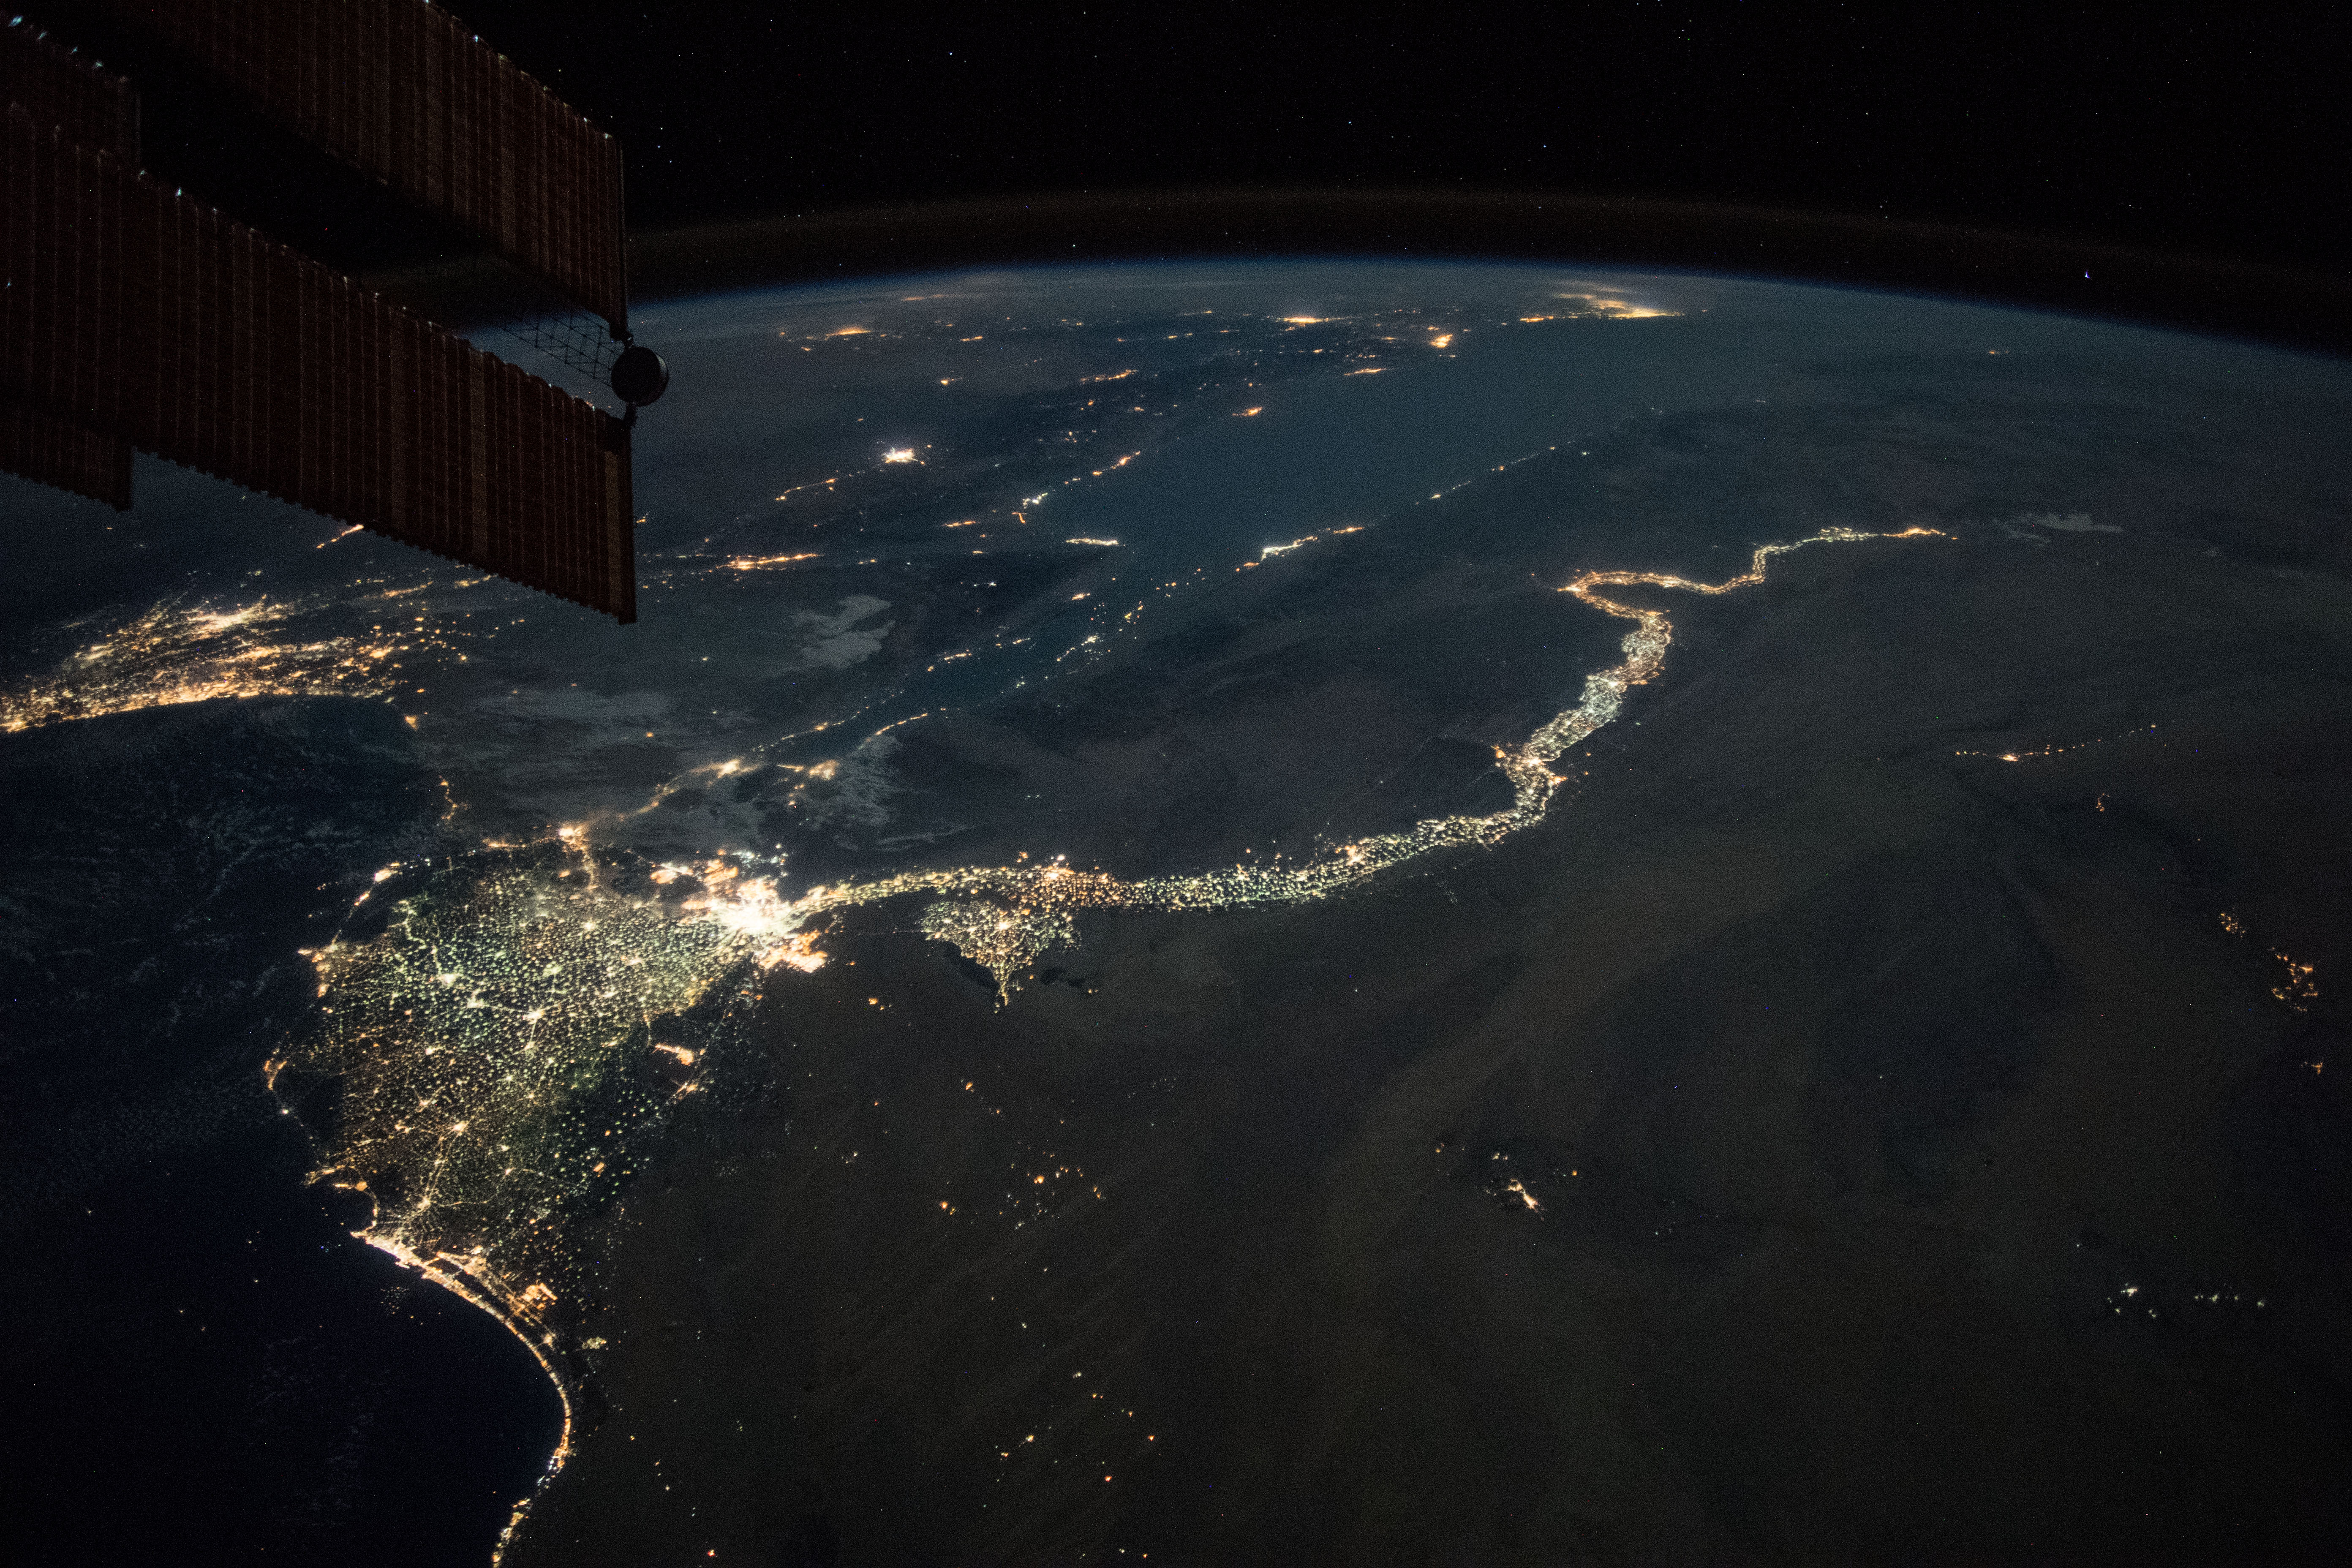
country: EGYPT
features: WESTERN DESERT, EASTERN DESERT, GULF OF SUEZ, GULF OF AQABA, CAIRO CITY, FAIYUM CITY, MINYA CITY. MALLAWI CITY, BENI SUEF CITY, NILE RIVER, NIGHT, EARTH LIMB
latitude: 28.7
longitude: 31.5
